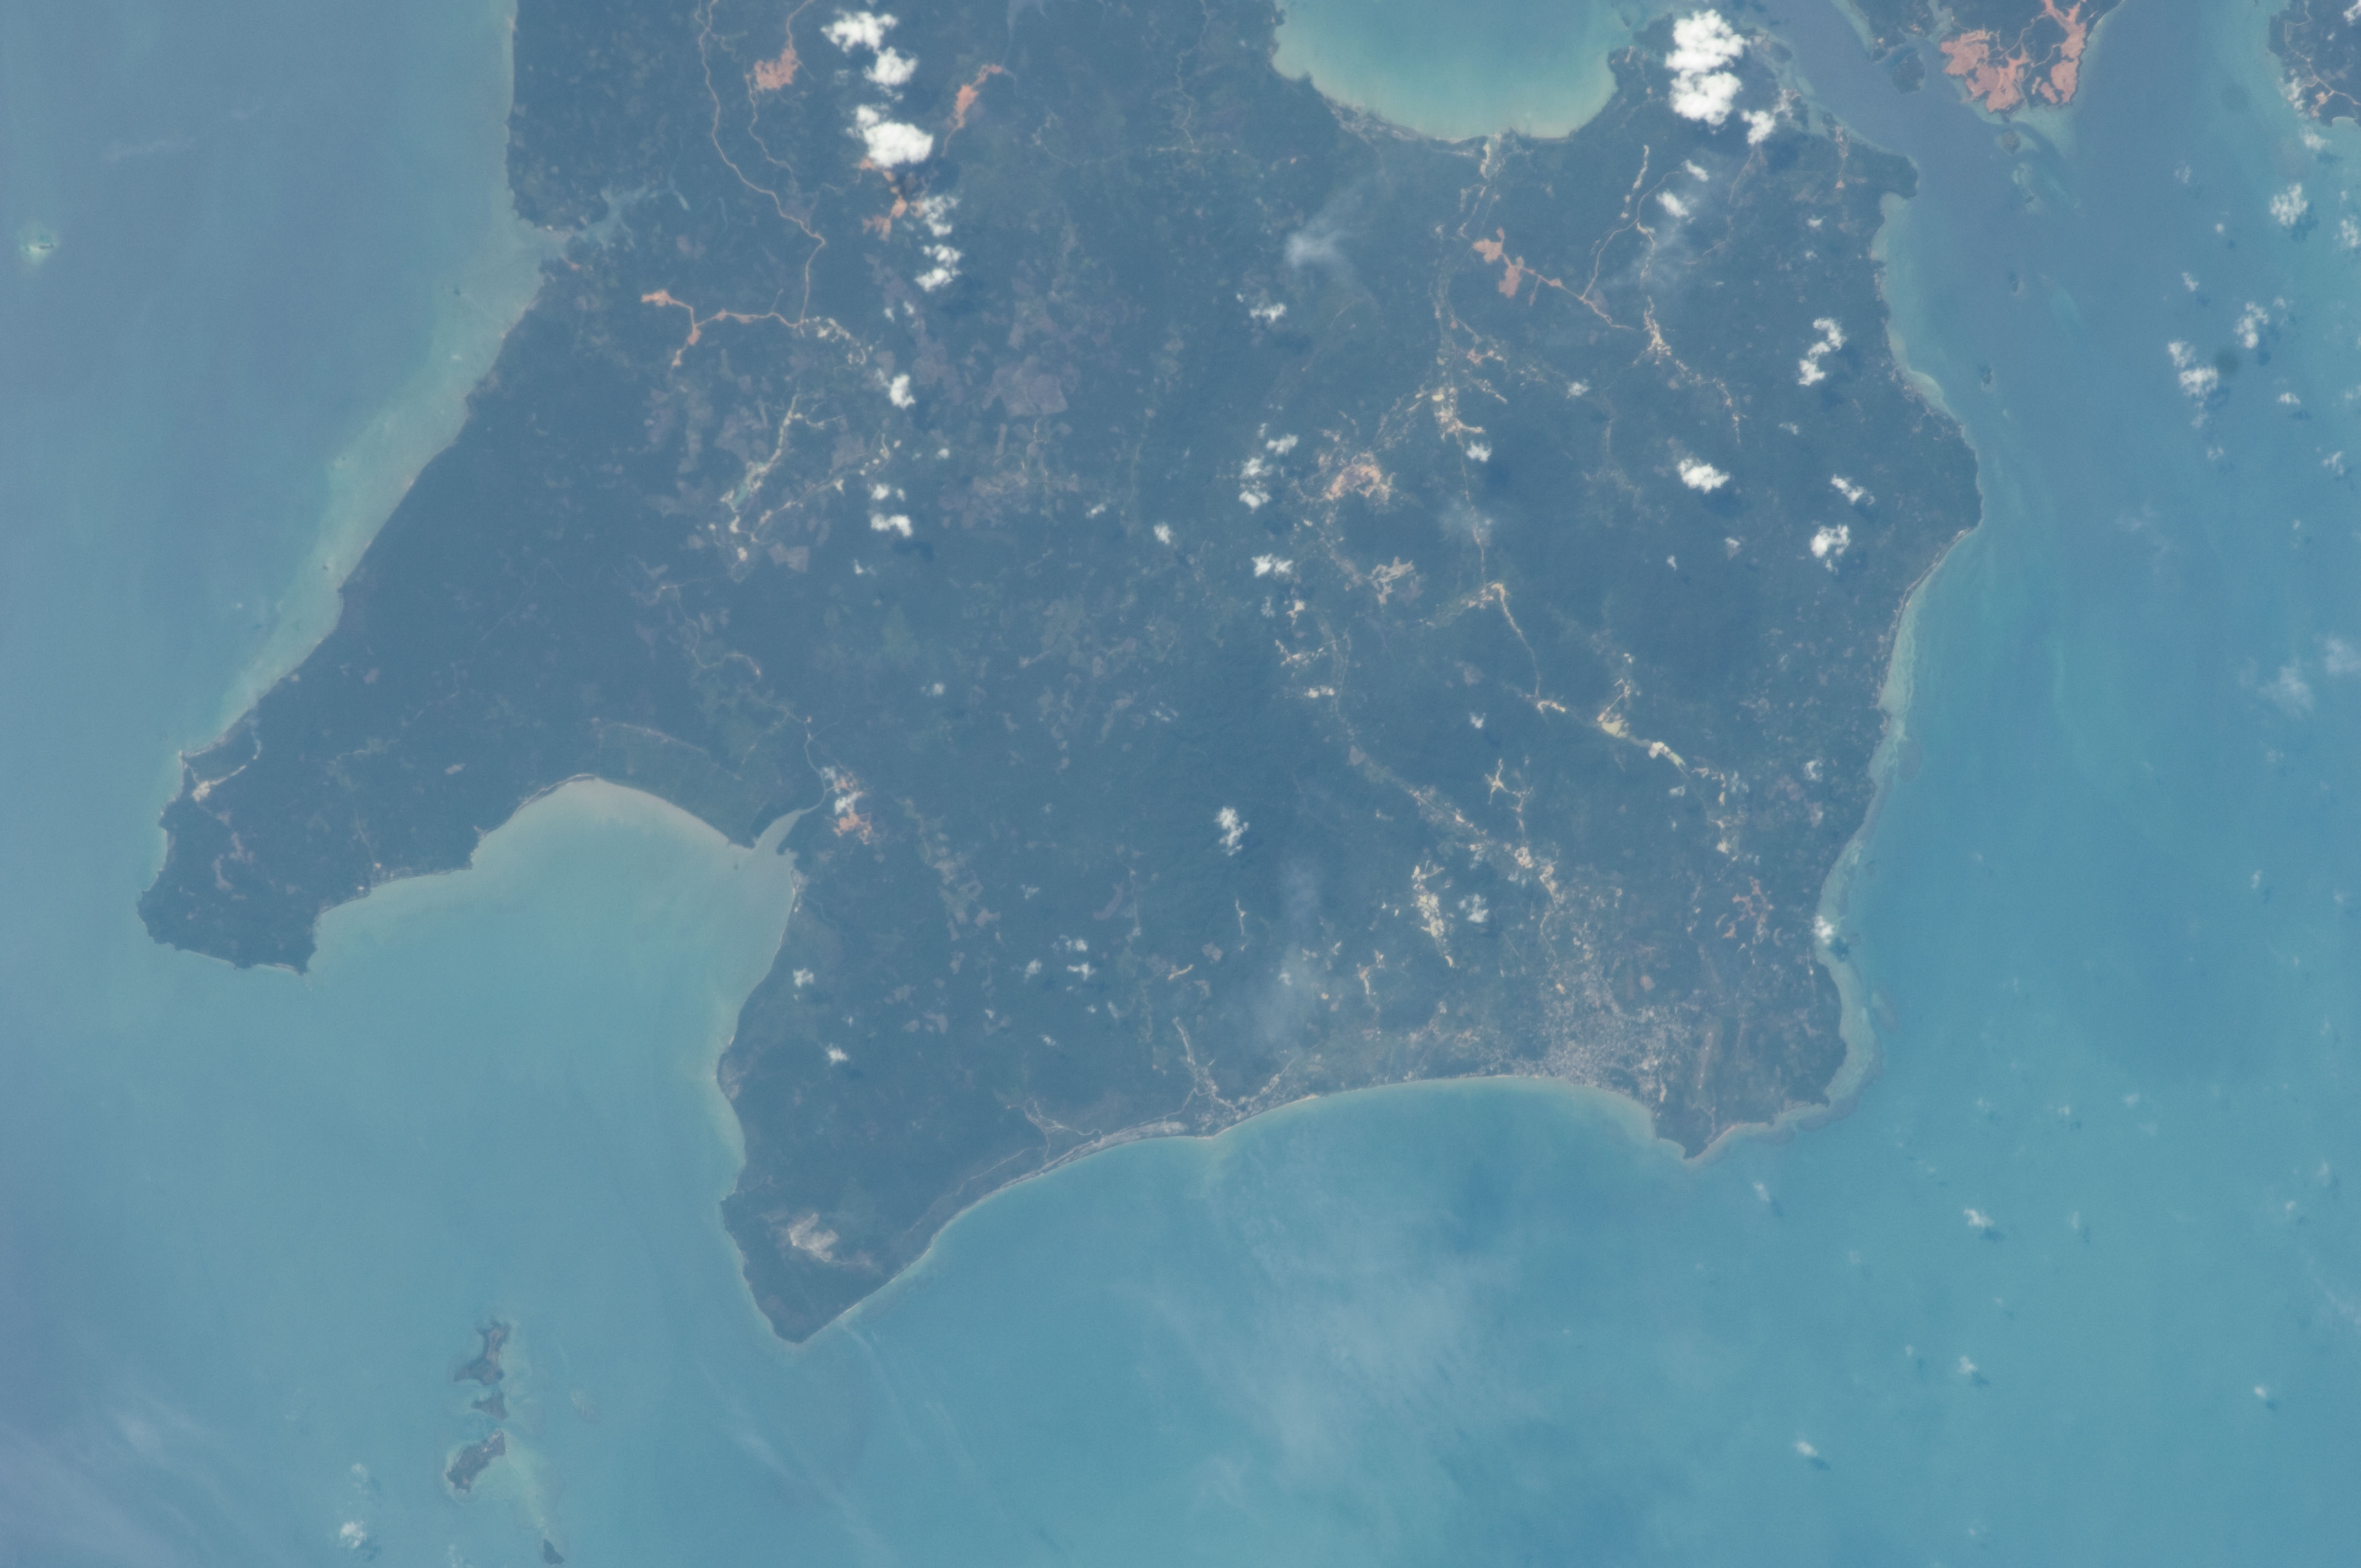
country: INDONESIA-S
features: SOUTH CHINA SEA, SINGKEP I., SEDIMENT, GLINT
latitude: -0.5
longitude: 104.5
